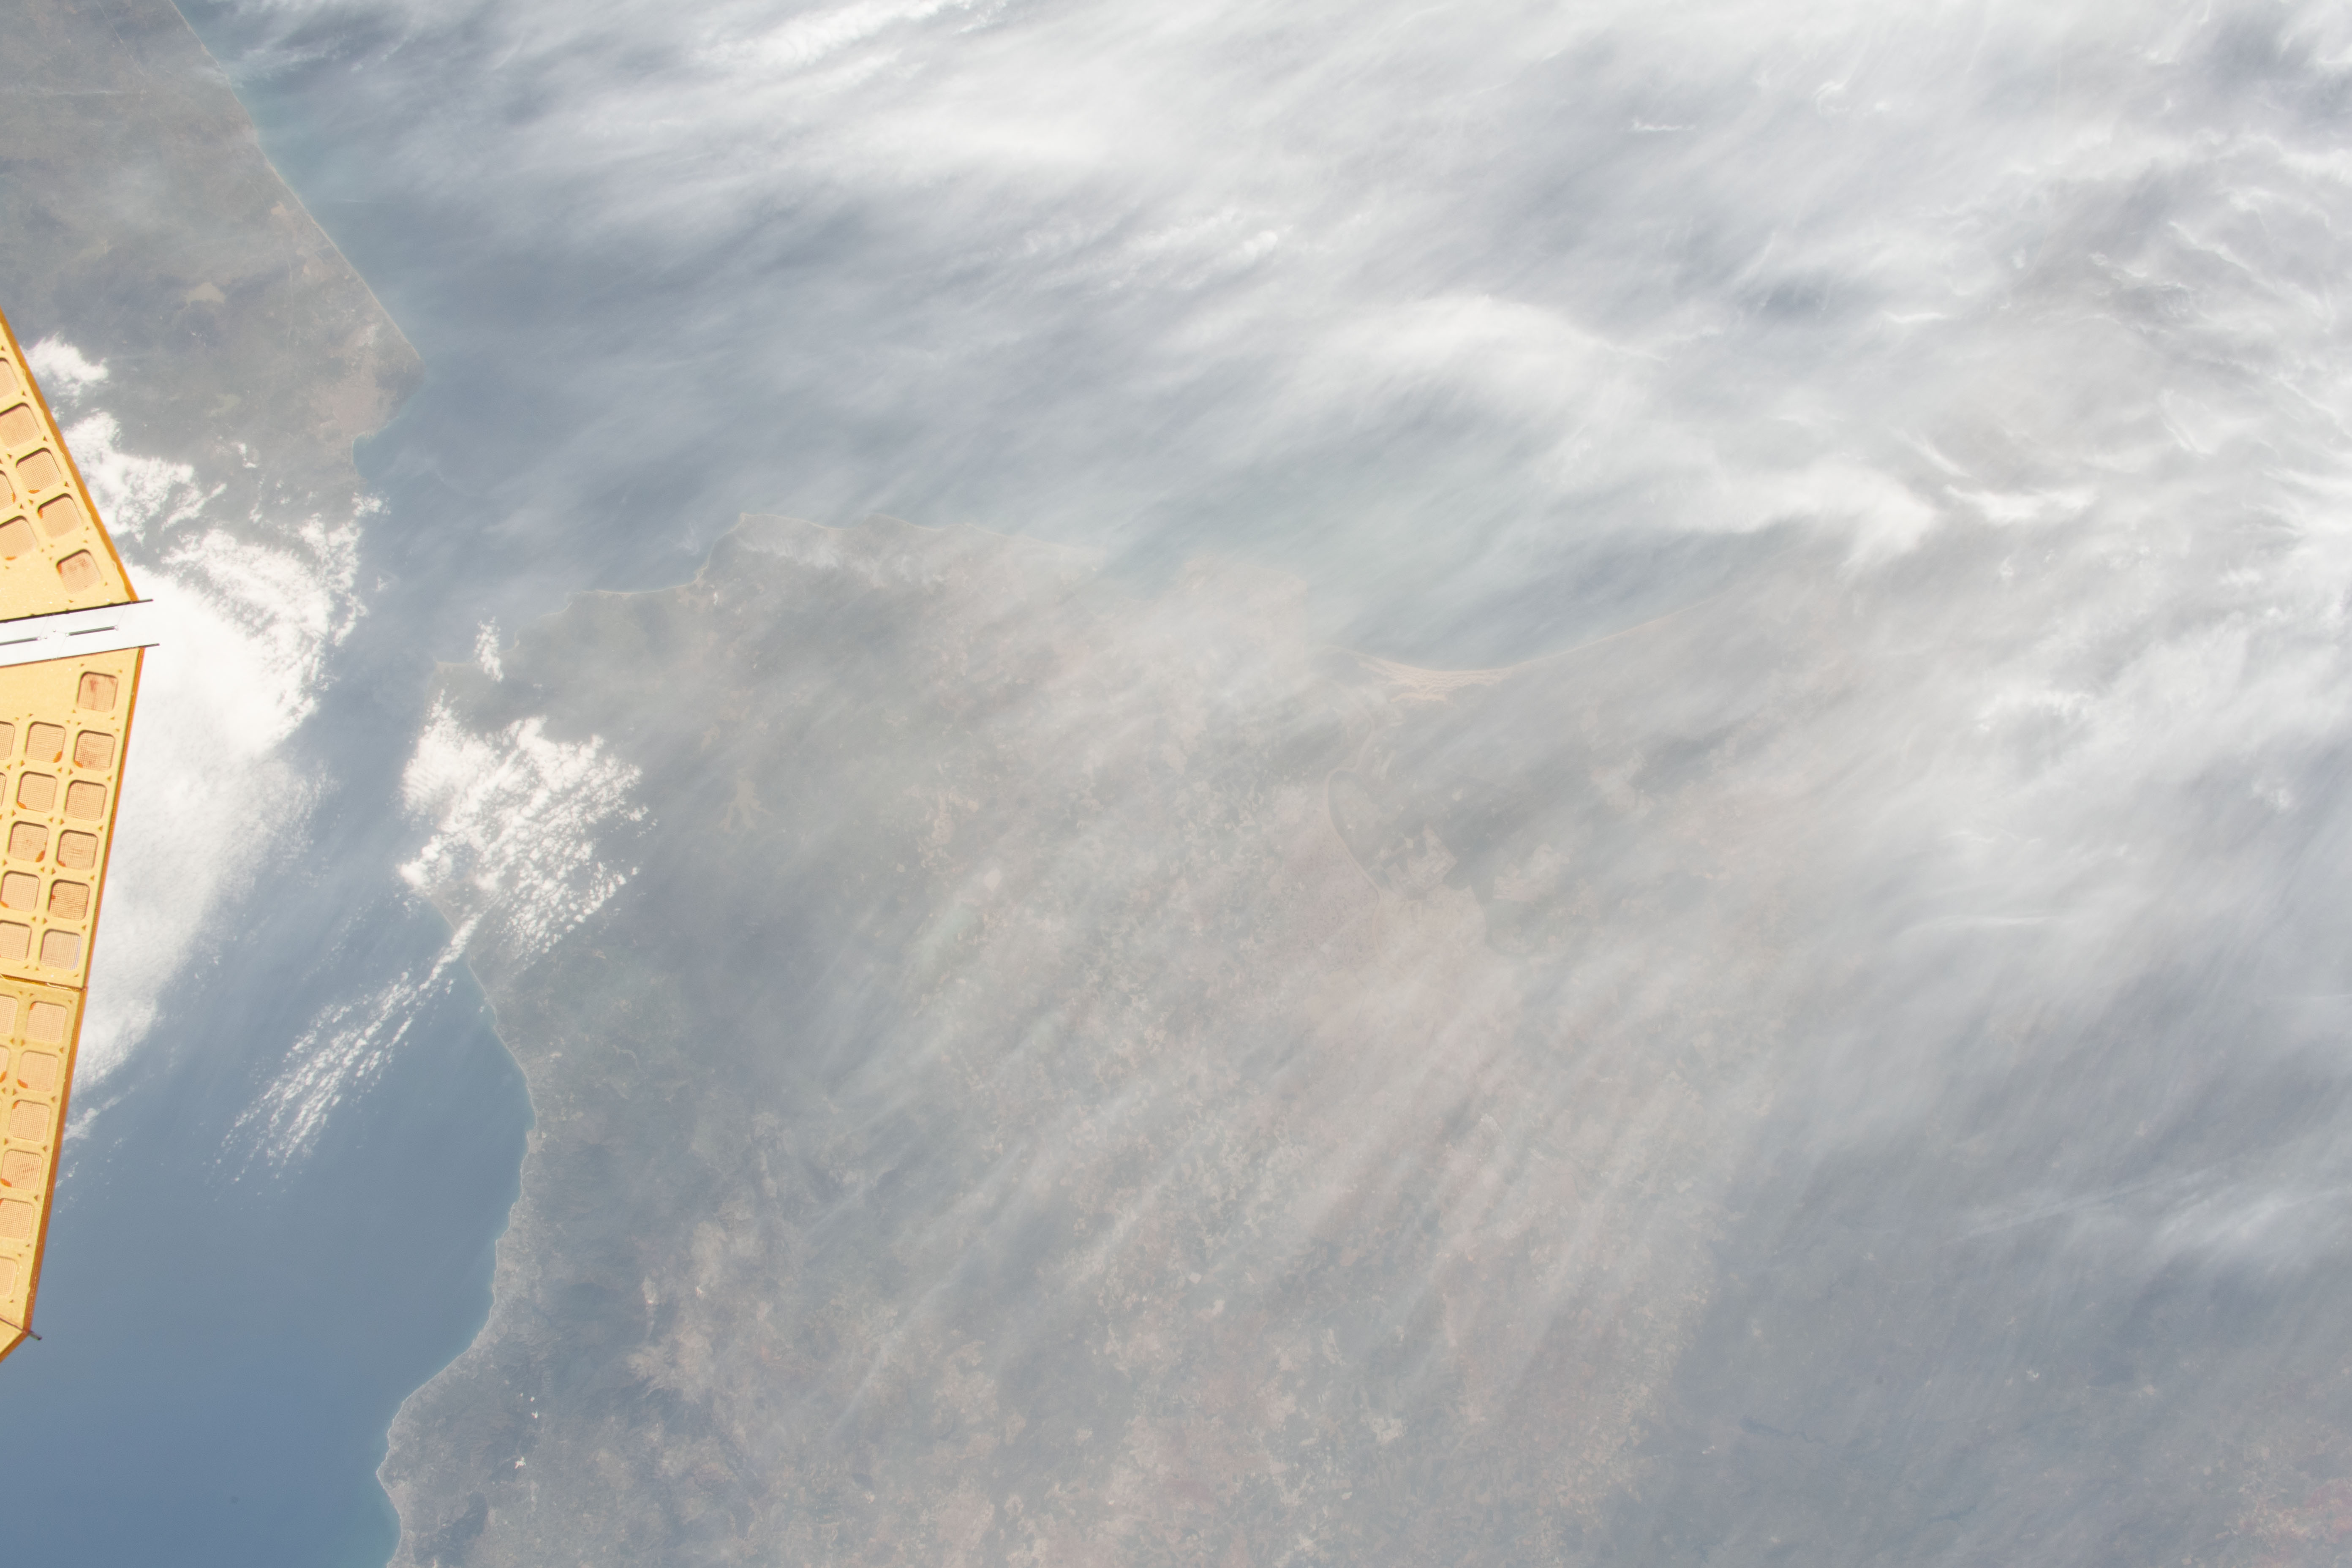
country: SPAIN
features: BAY OF CADIZ, STRAIT OF GIBRALTAR, CITY OF GIBRALTAR
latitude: 37.0
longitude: -6.0
